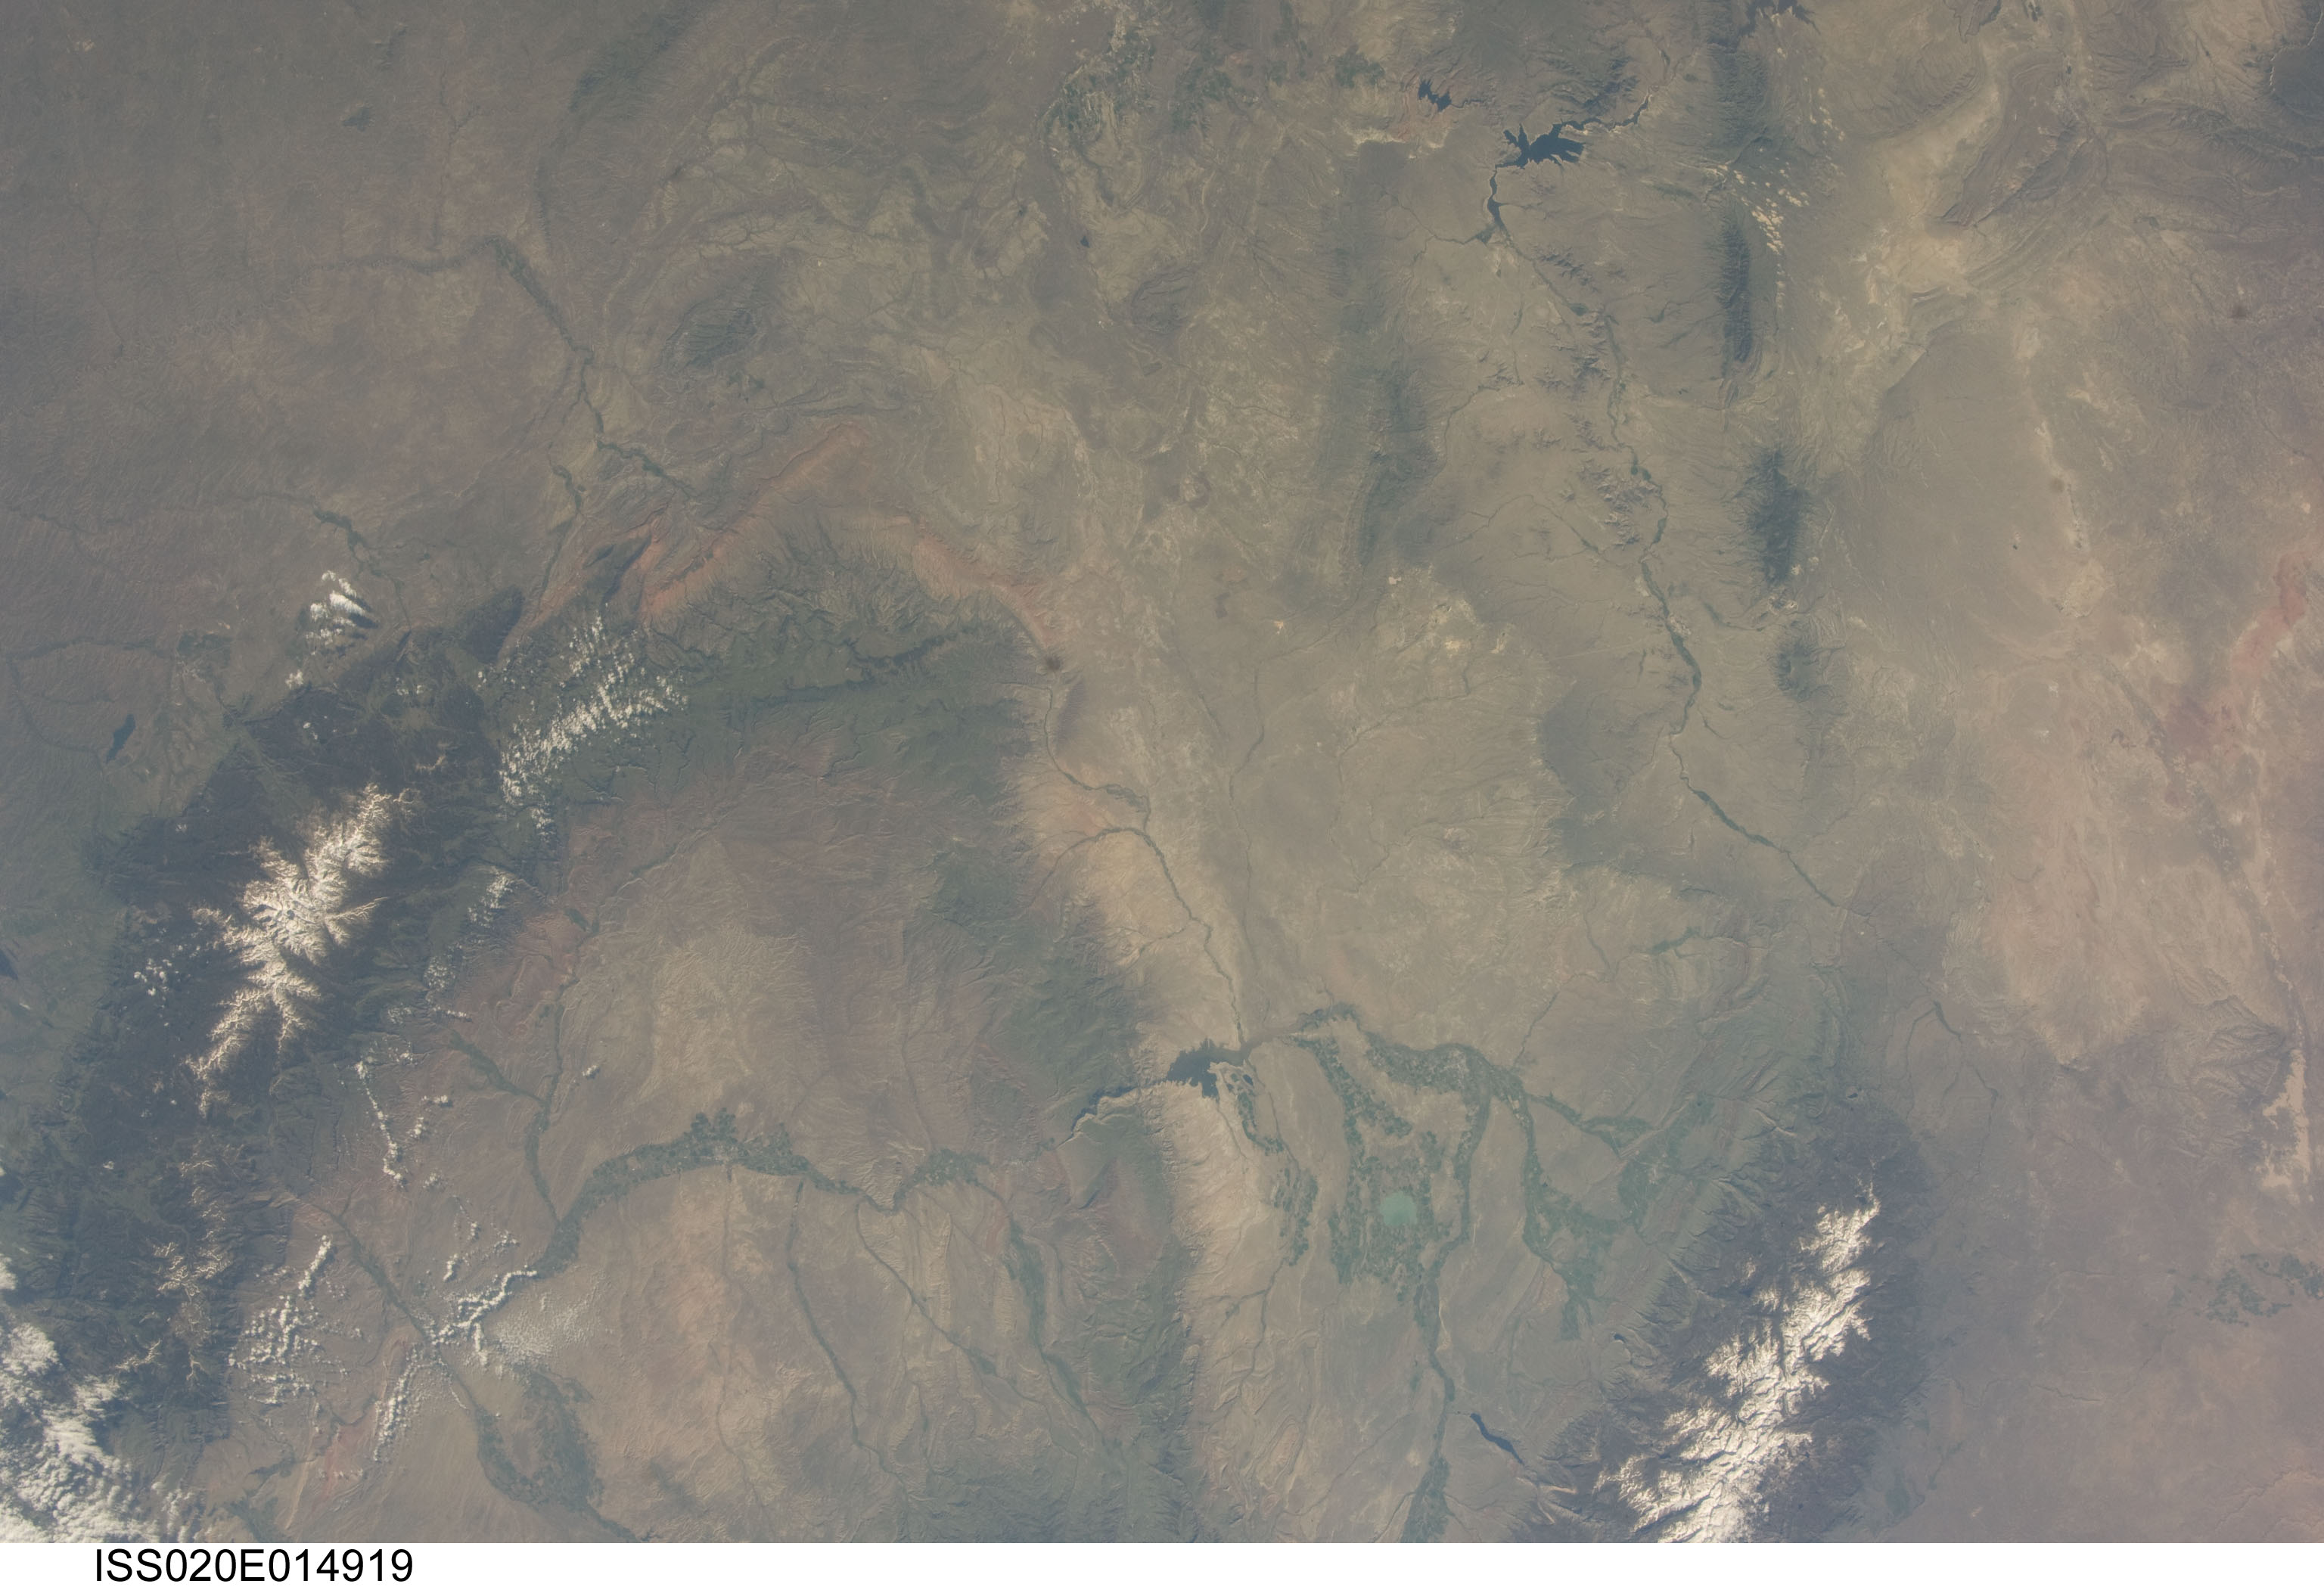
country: USA-WYOMING
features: WIND RIVER,BOYSEN RESERVOIR,OCEAN LAKE,FERRIS MOUNTAIN EAST,ROARING FORK MOUNTAIN,BIGHORN MOUNTAINS,RIVERTON WY,BIGHORN RIVER,PATHFINDER RESERVOIR,THERMOPOLIS WY
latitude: 43.0
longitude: -107.5
